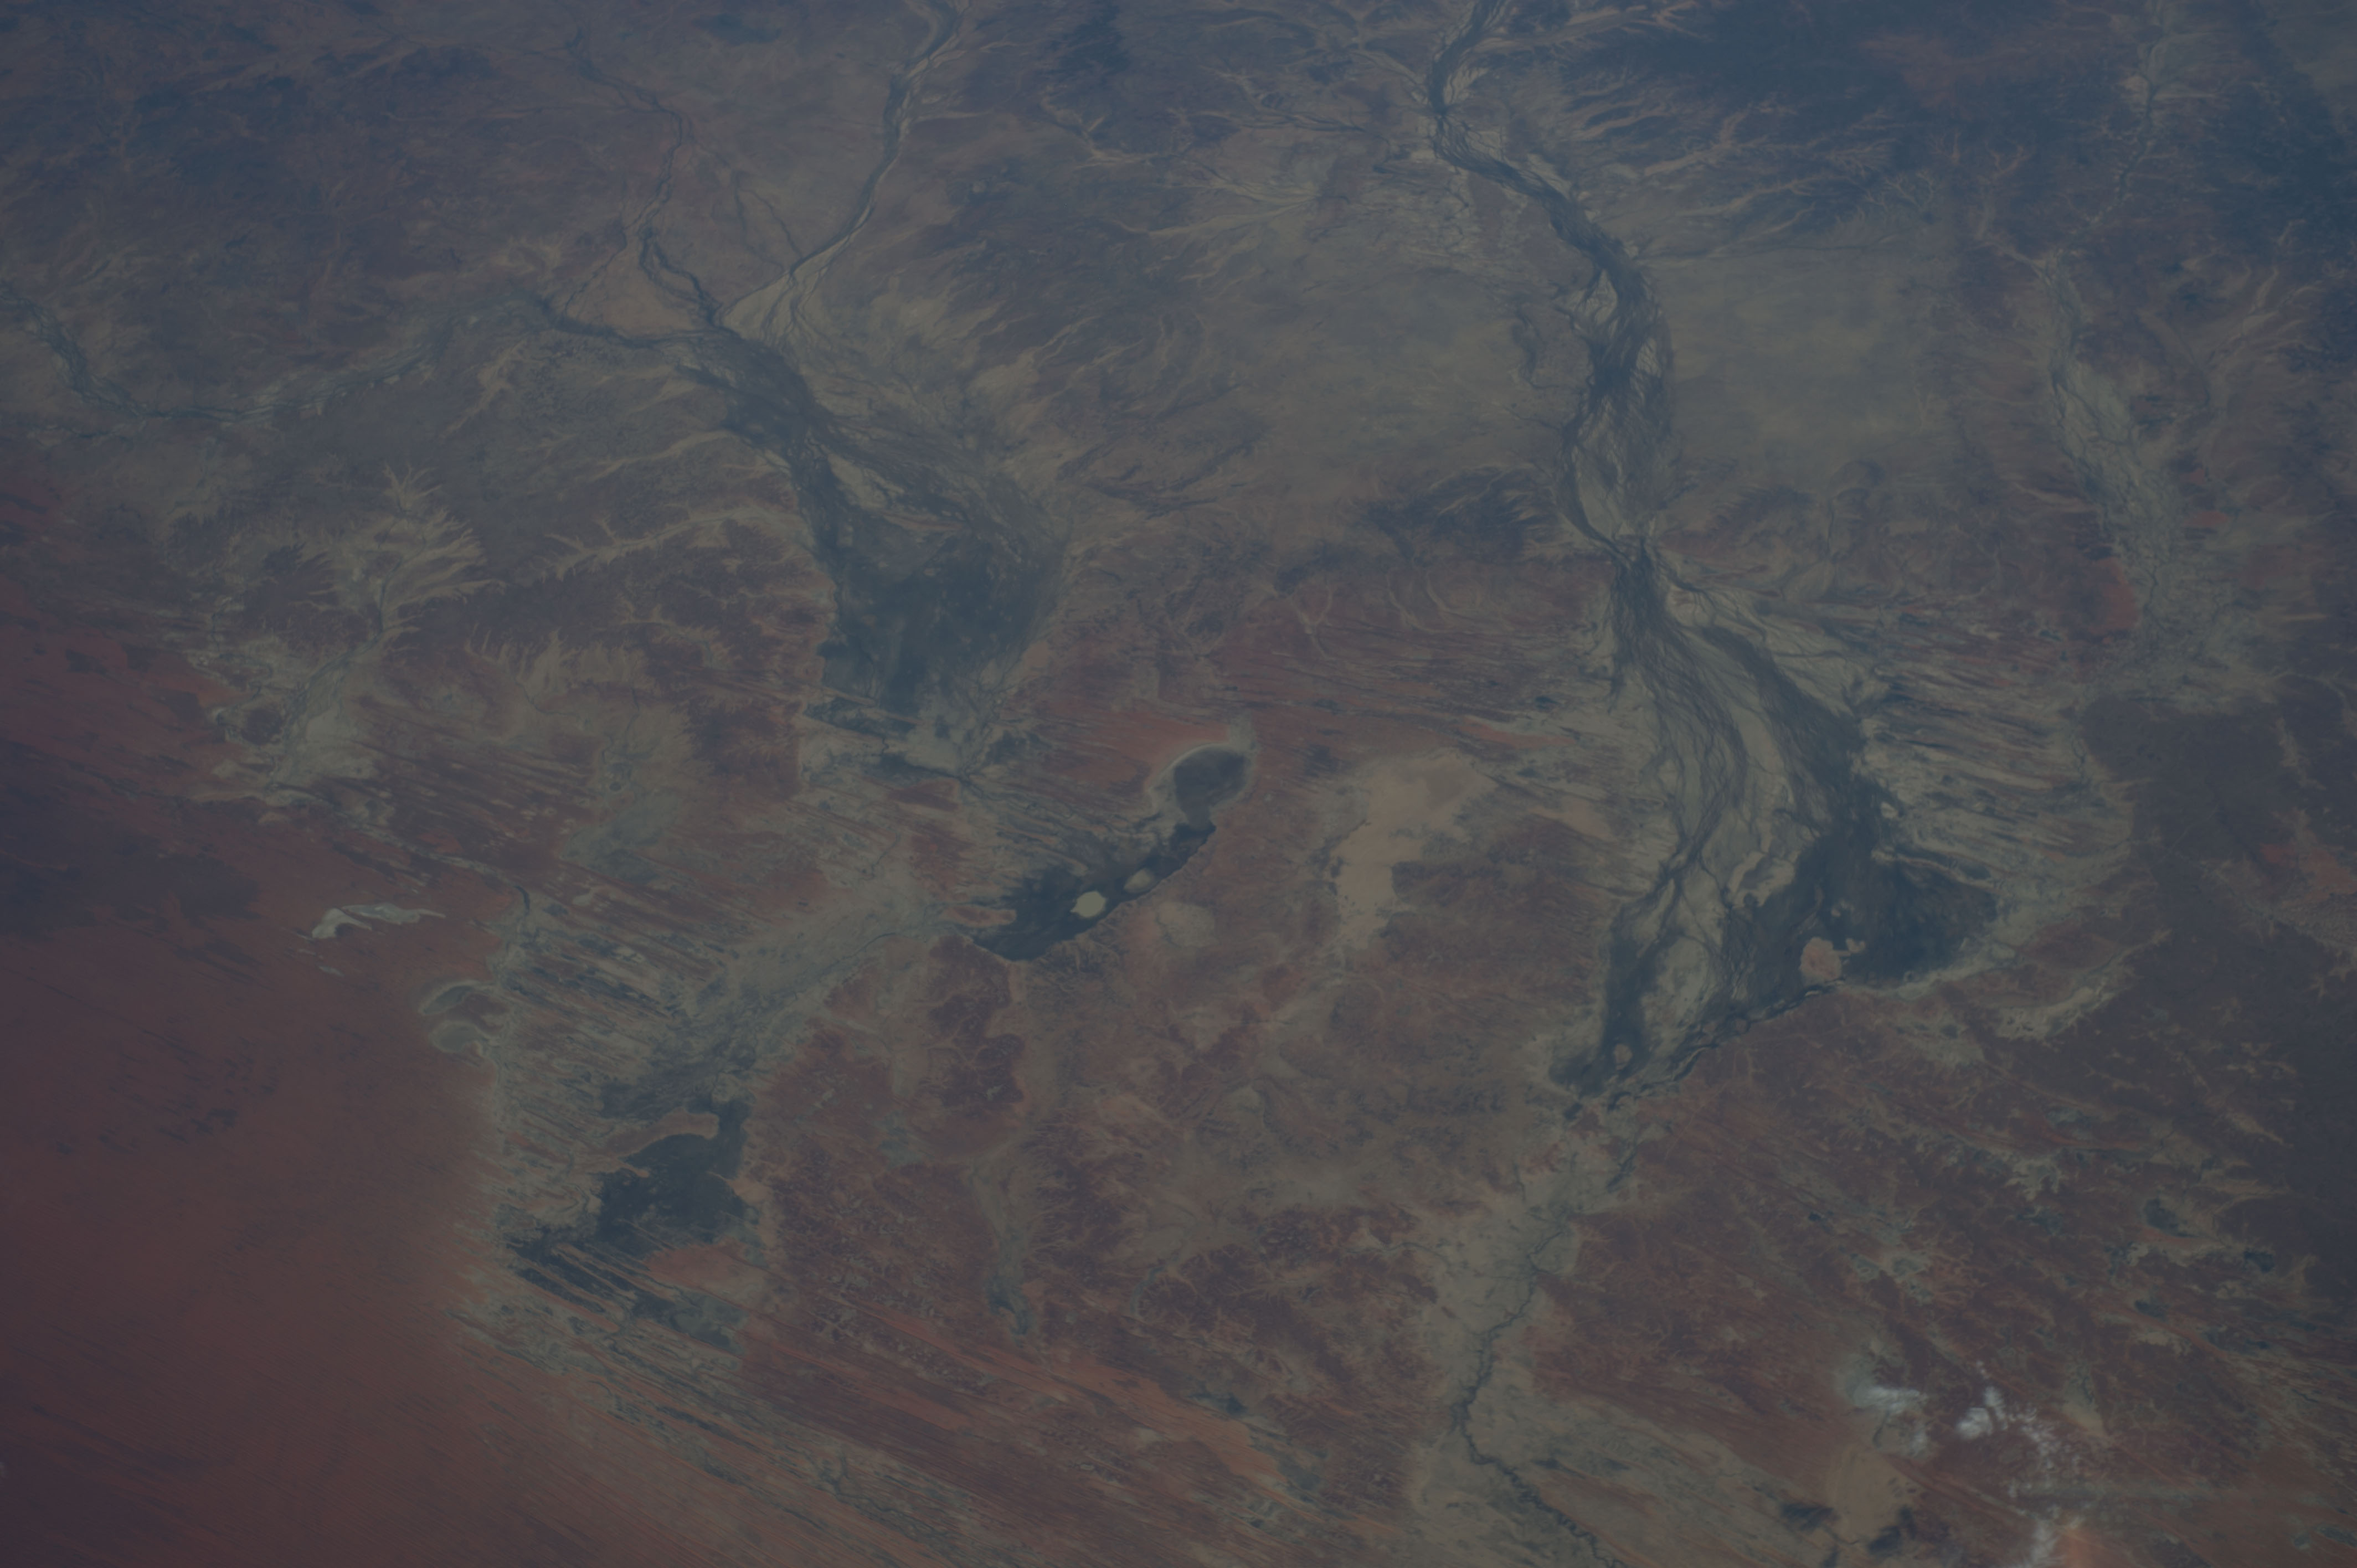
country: AUSTRALIA-Q
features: ASTREBLA DOWNS NATIONAL PRK, L. MACHATTIE, L. MIPIA, L. KOOLIVOO
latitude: -25.0
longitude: 140.0
